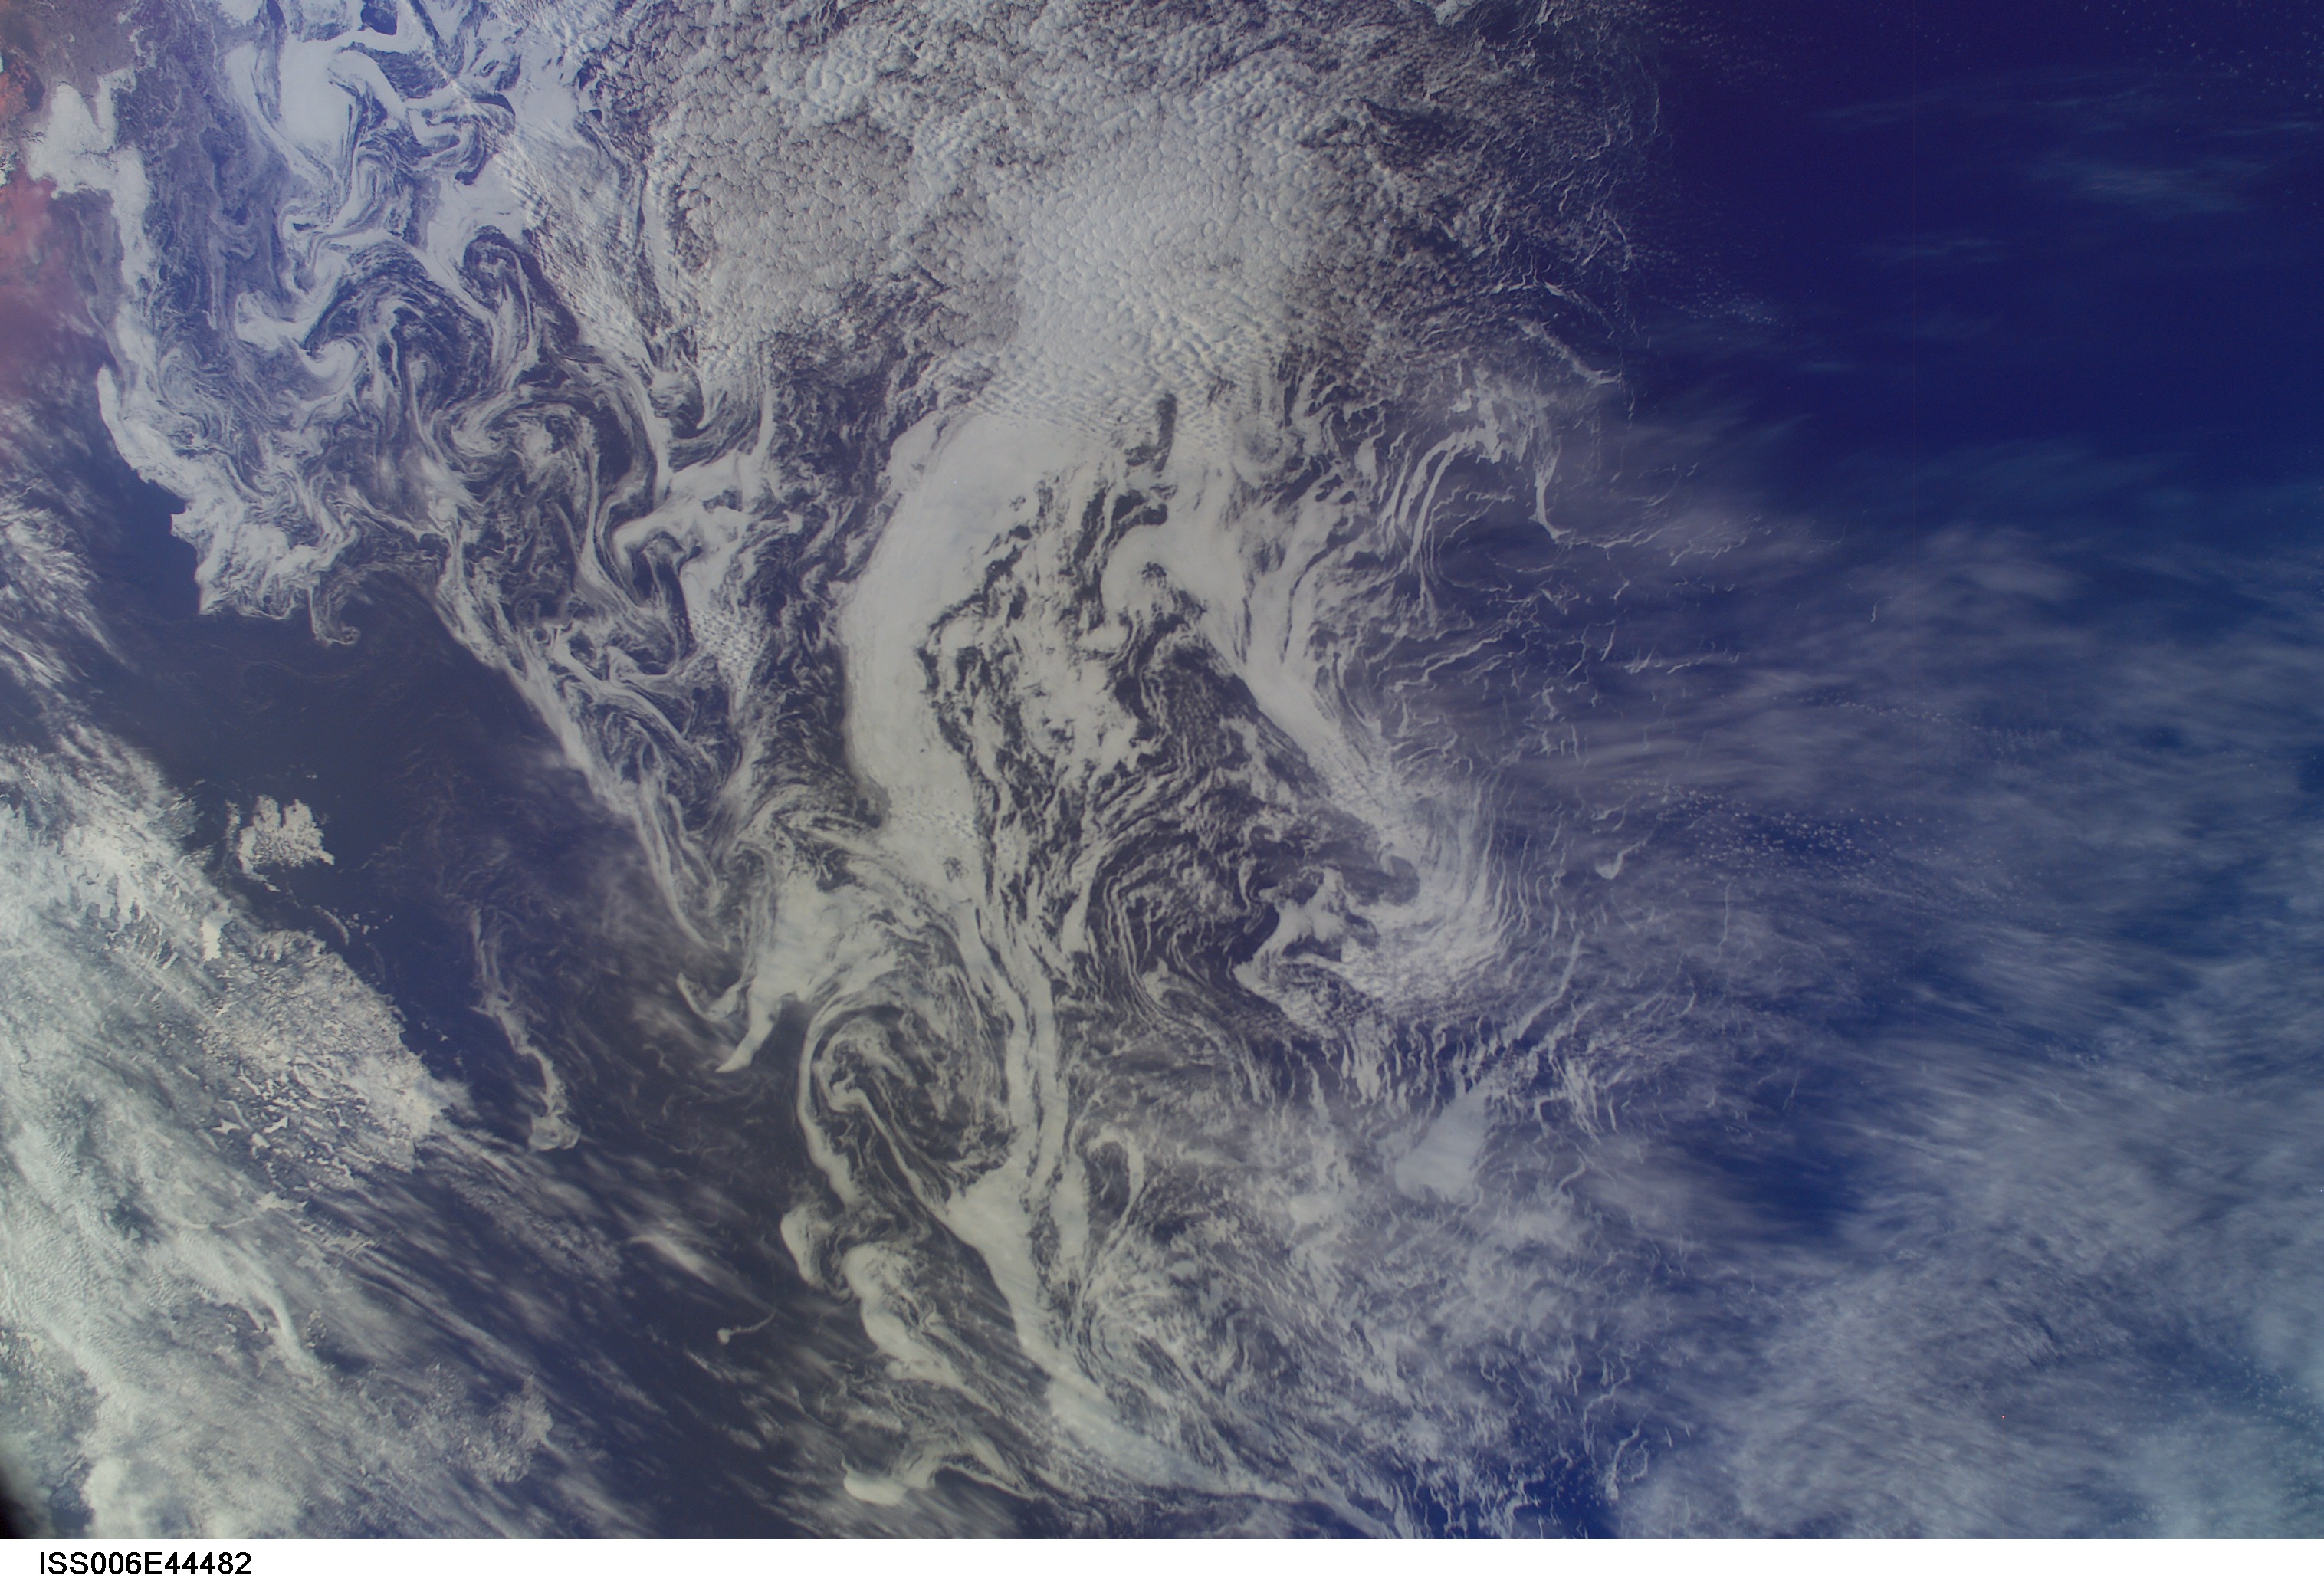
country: LABRADOR SEA
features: SEA ICE, FOGO ISLAND
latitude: 50.0
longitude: -52.5
